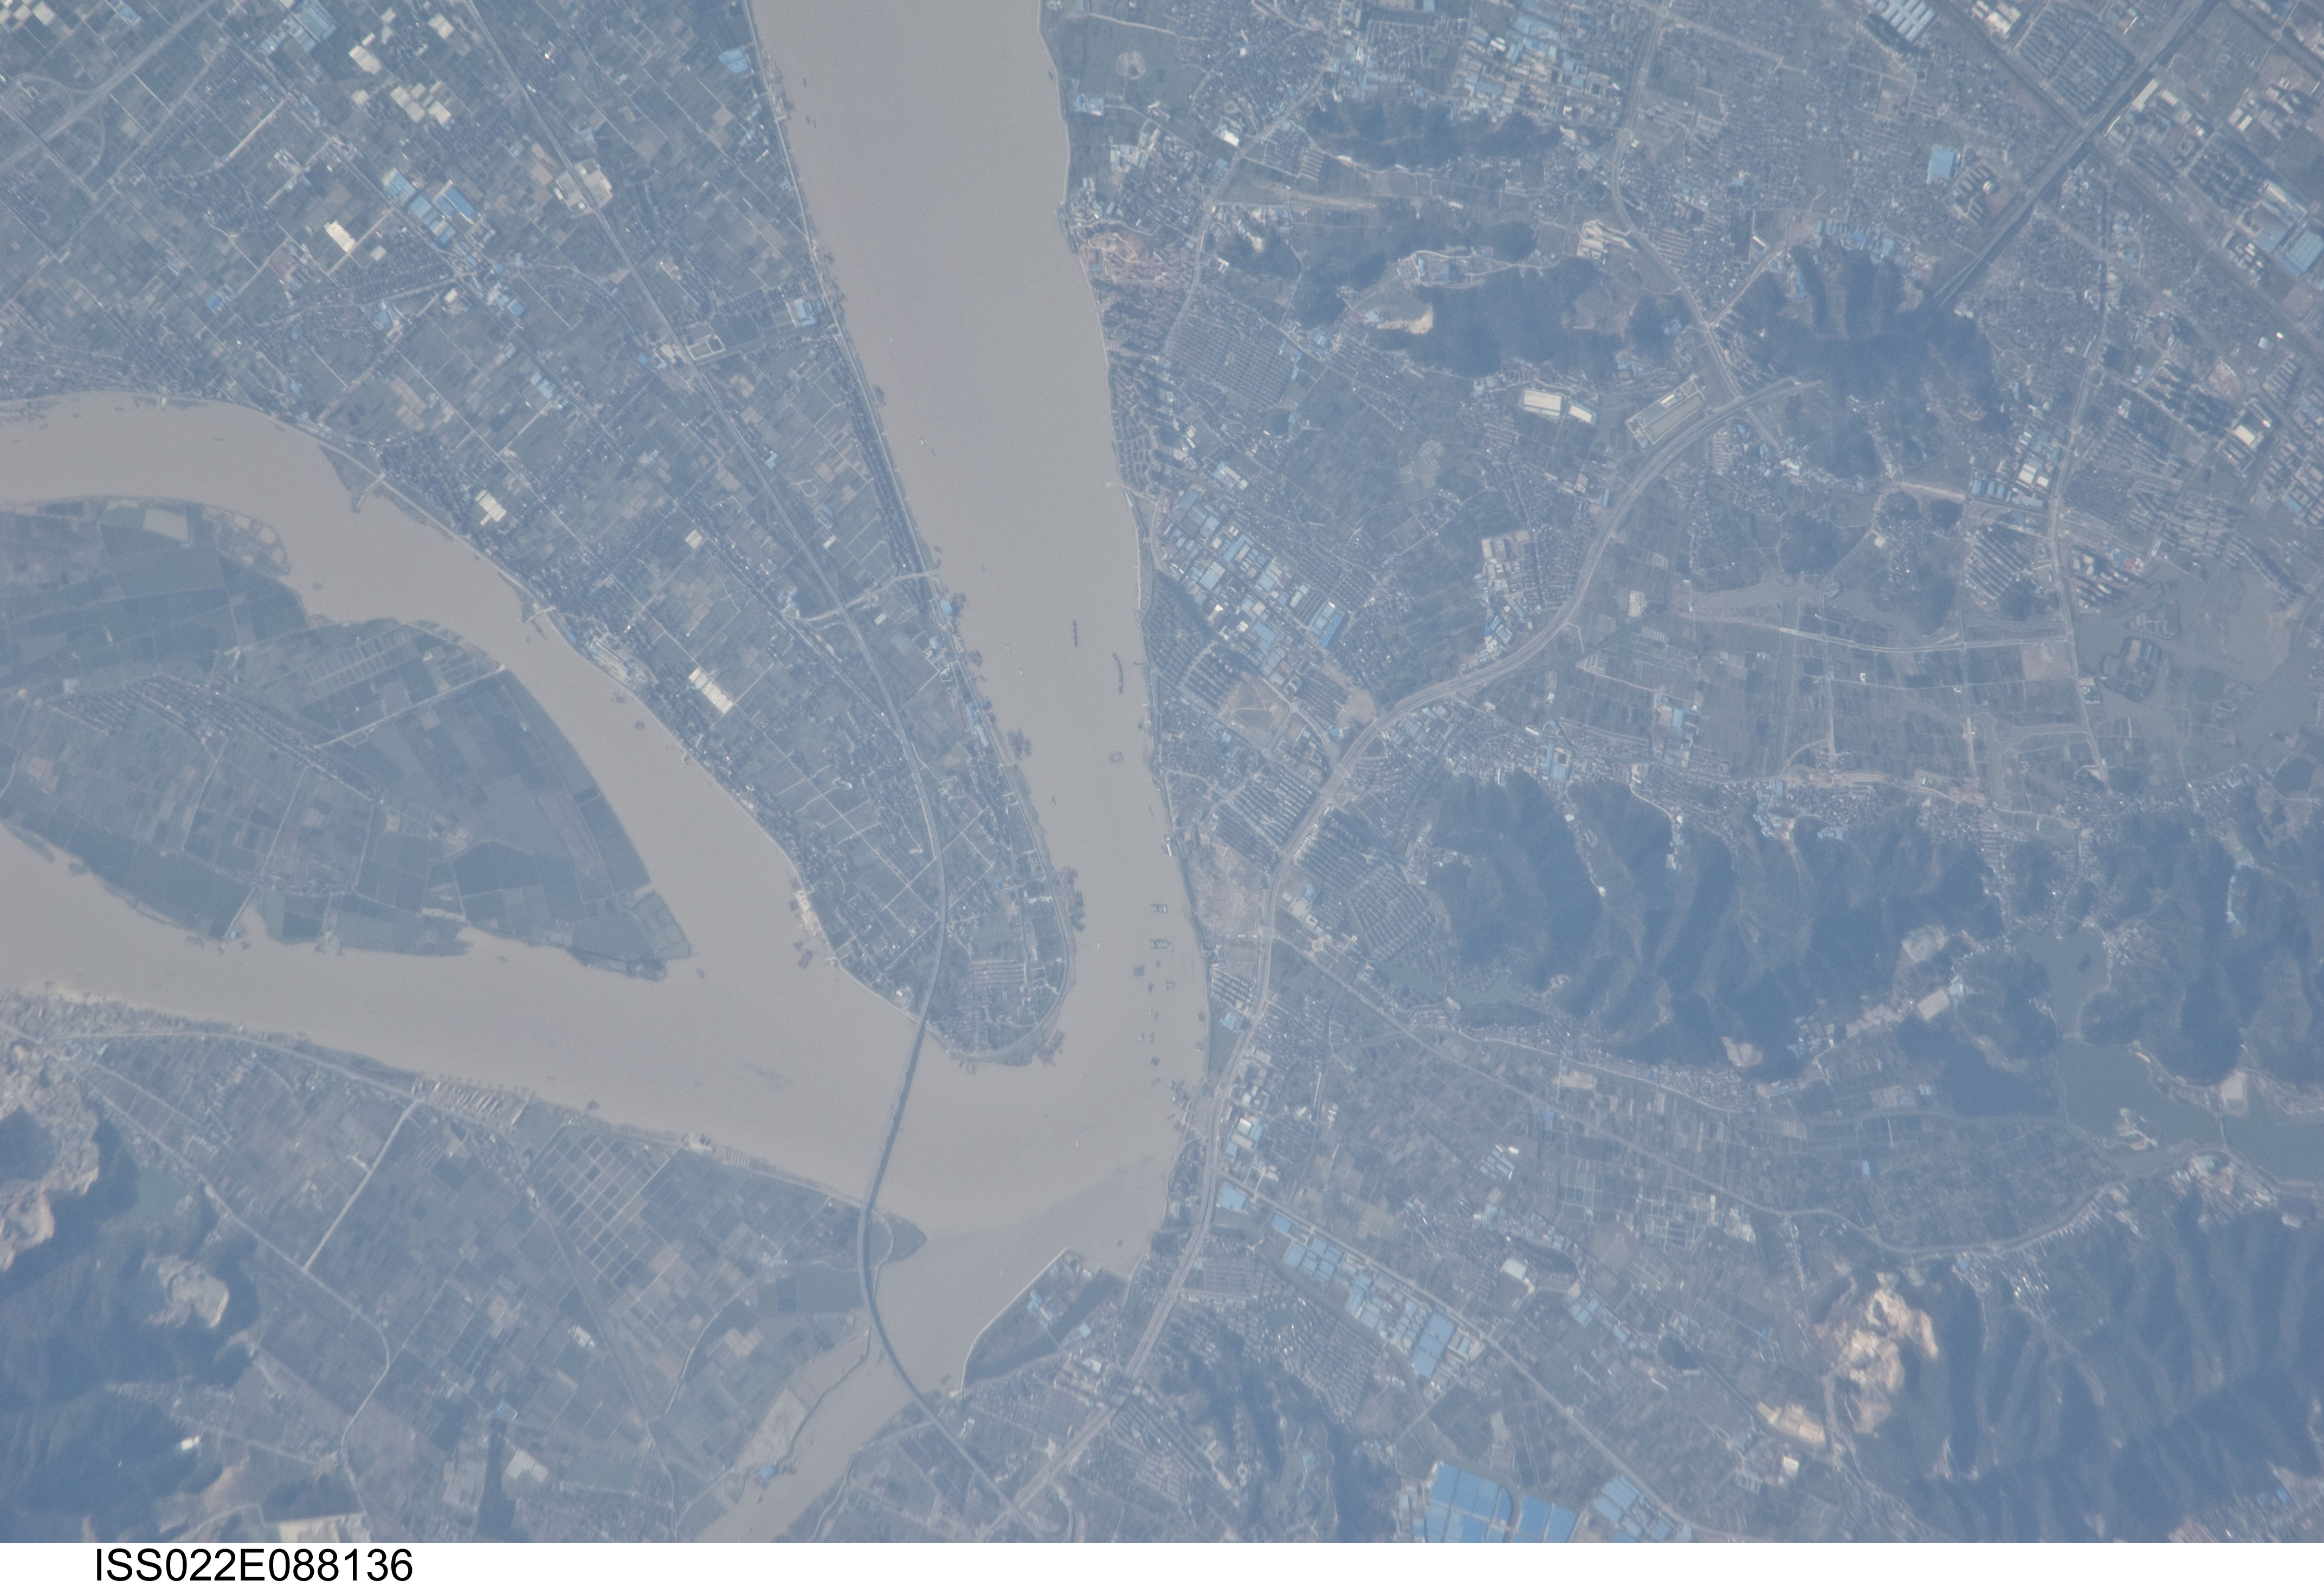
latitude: 30.1
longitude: 120.2
